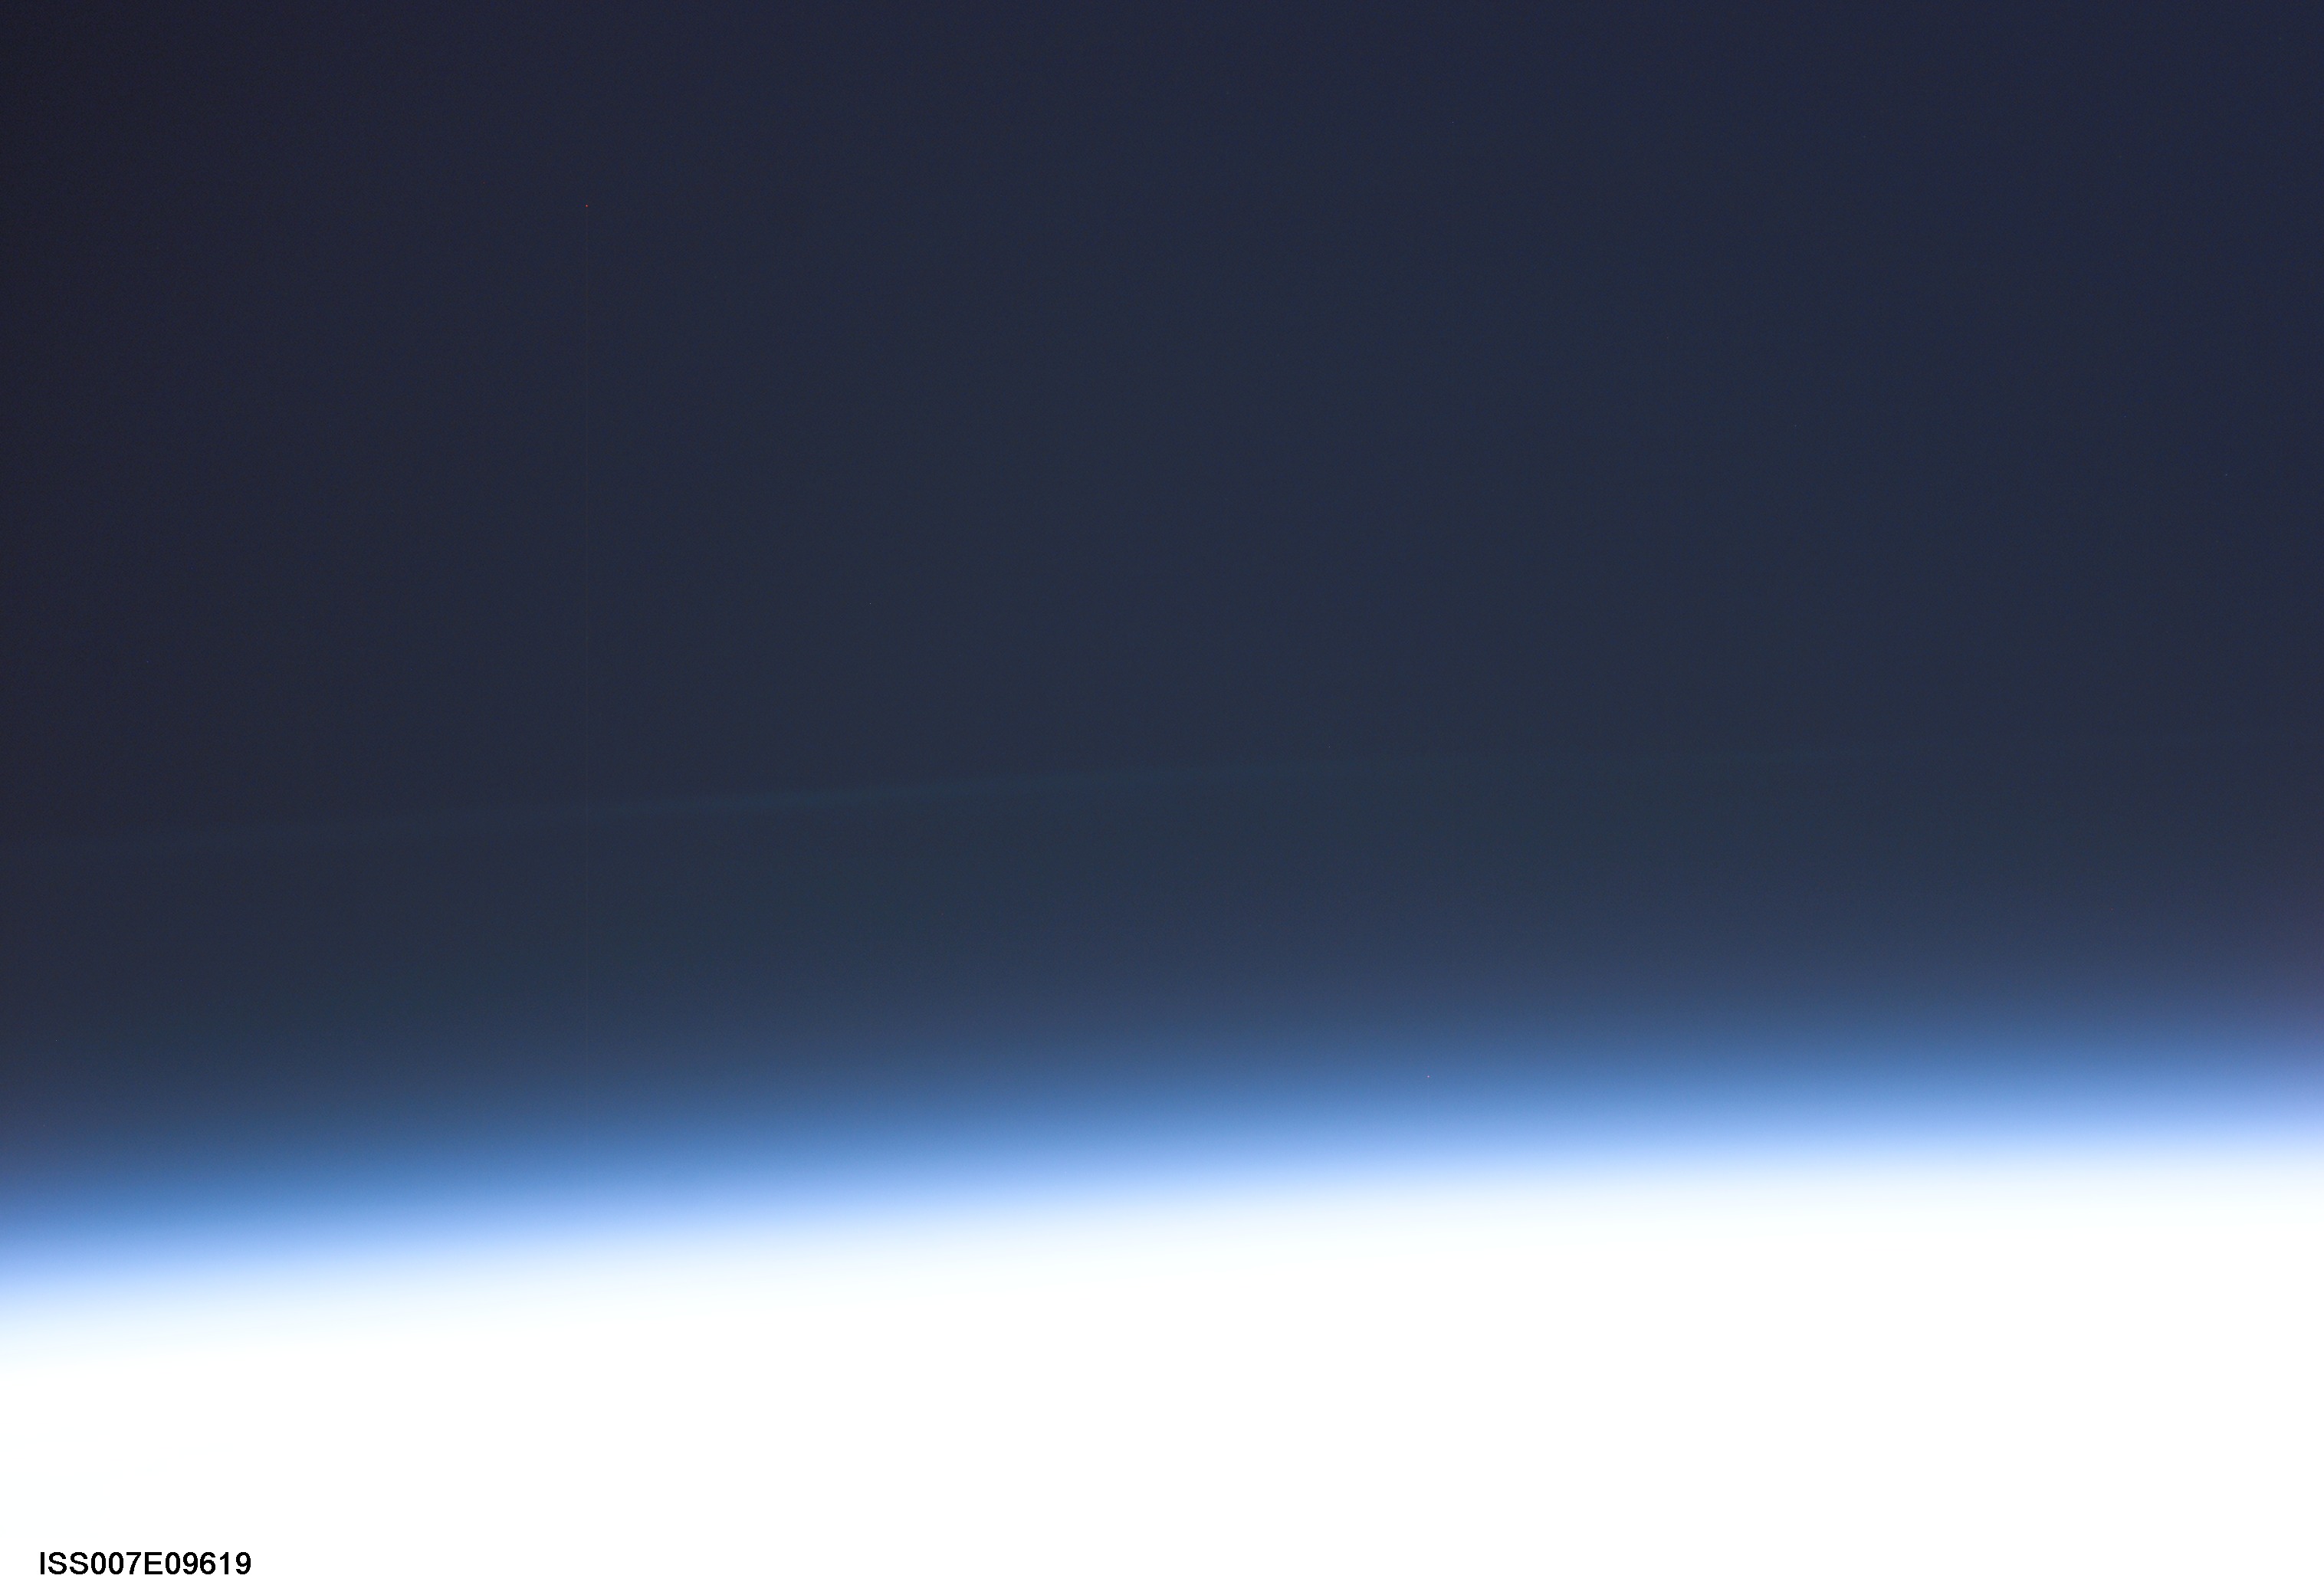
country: CLOUDS
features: EARTH LIMB, HIGH-ALTITUDE CLOUD STREAM
